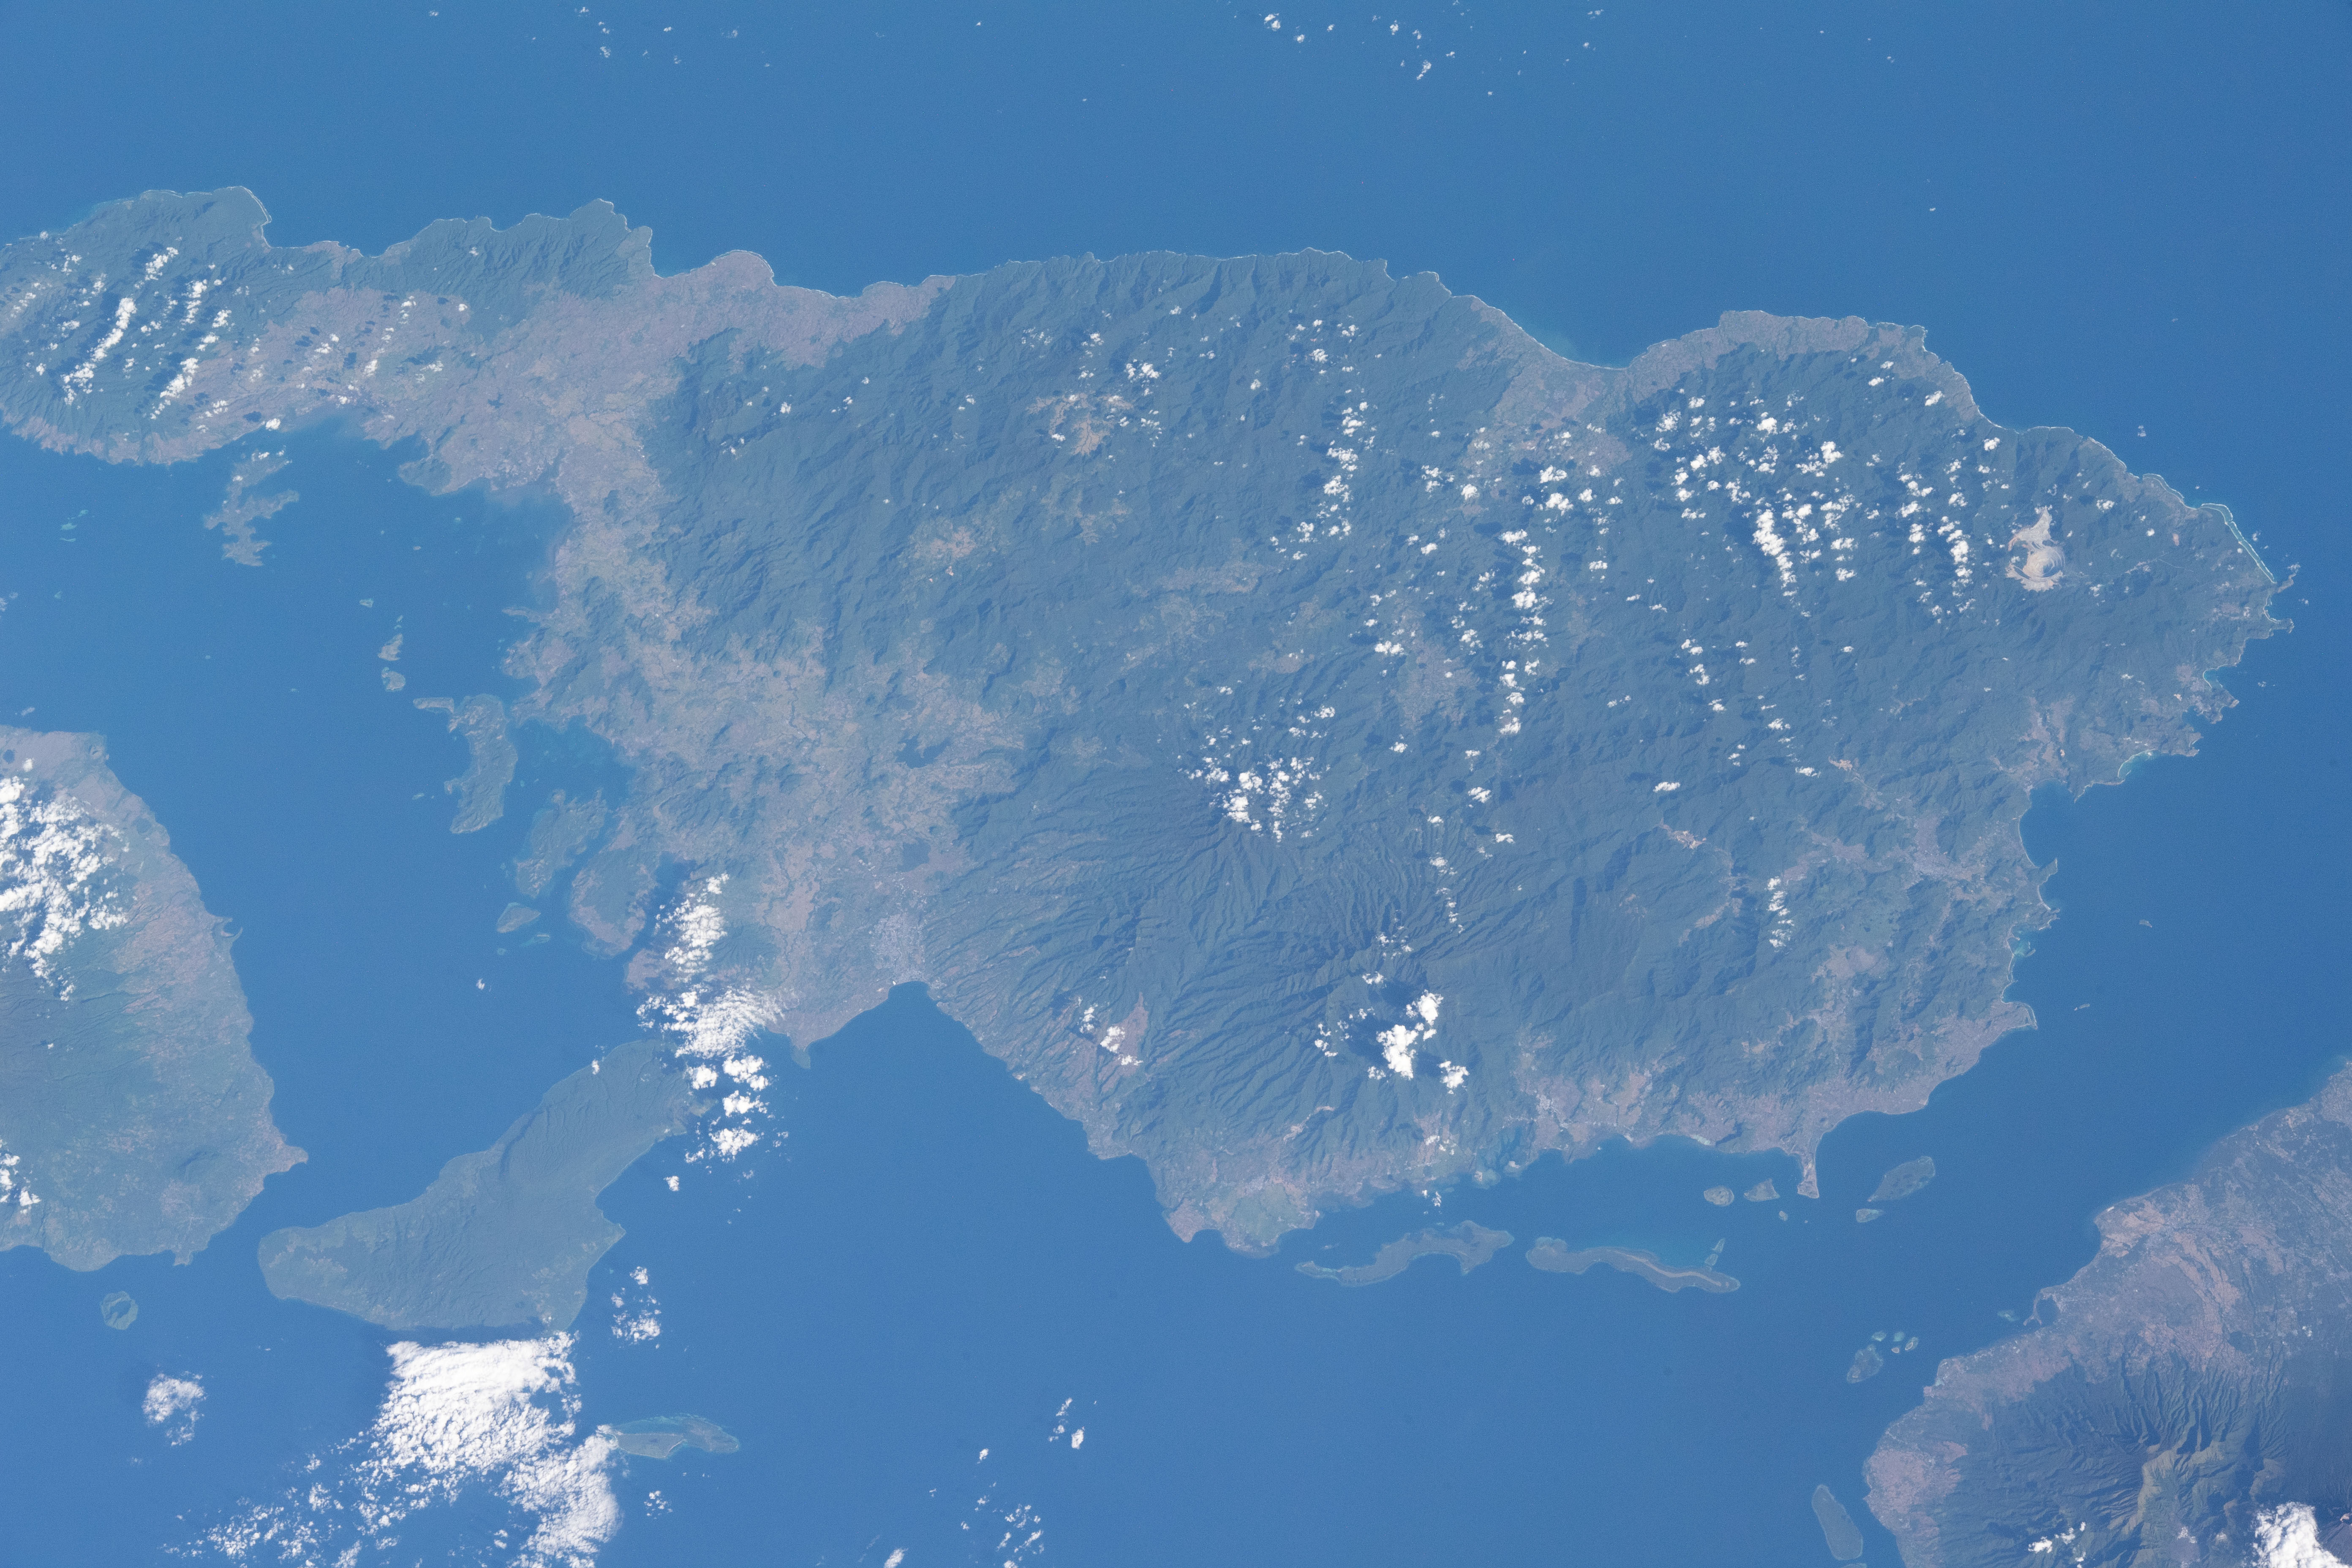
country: INDONESIA
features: INDONESIA,WEST NUSA TENGGARA
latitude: -8.7
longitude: 117.3
